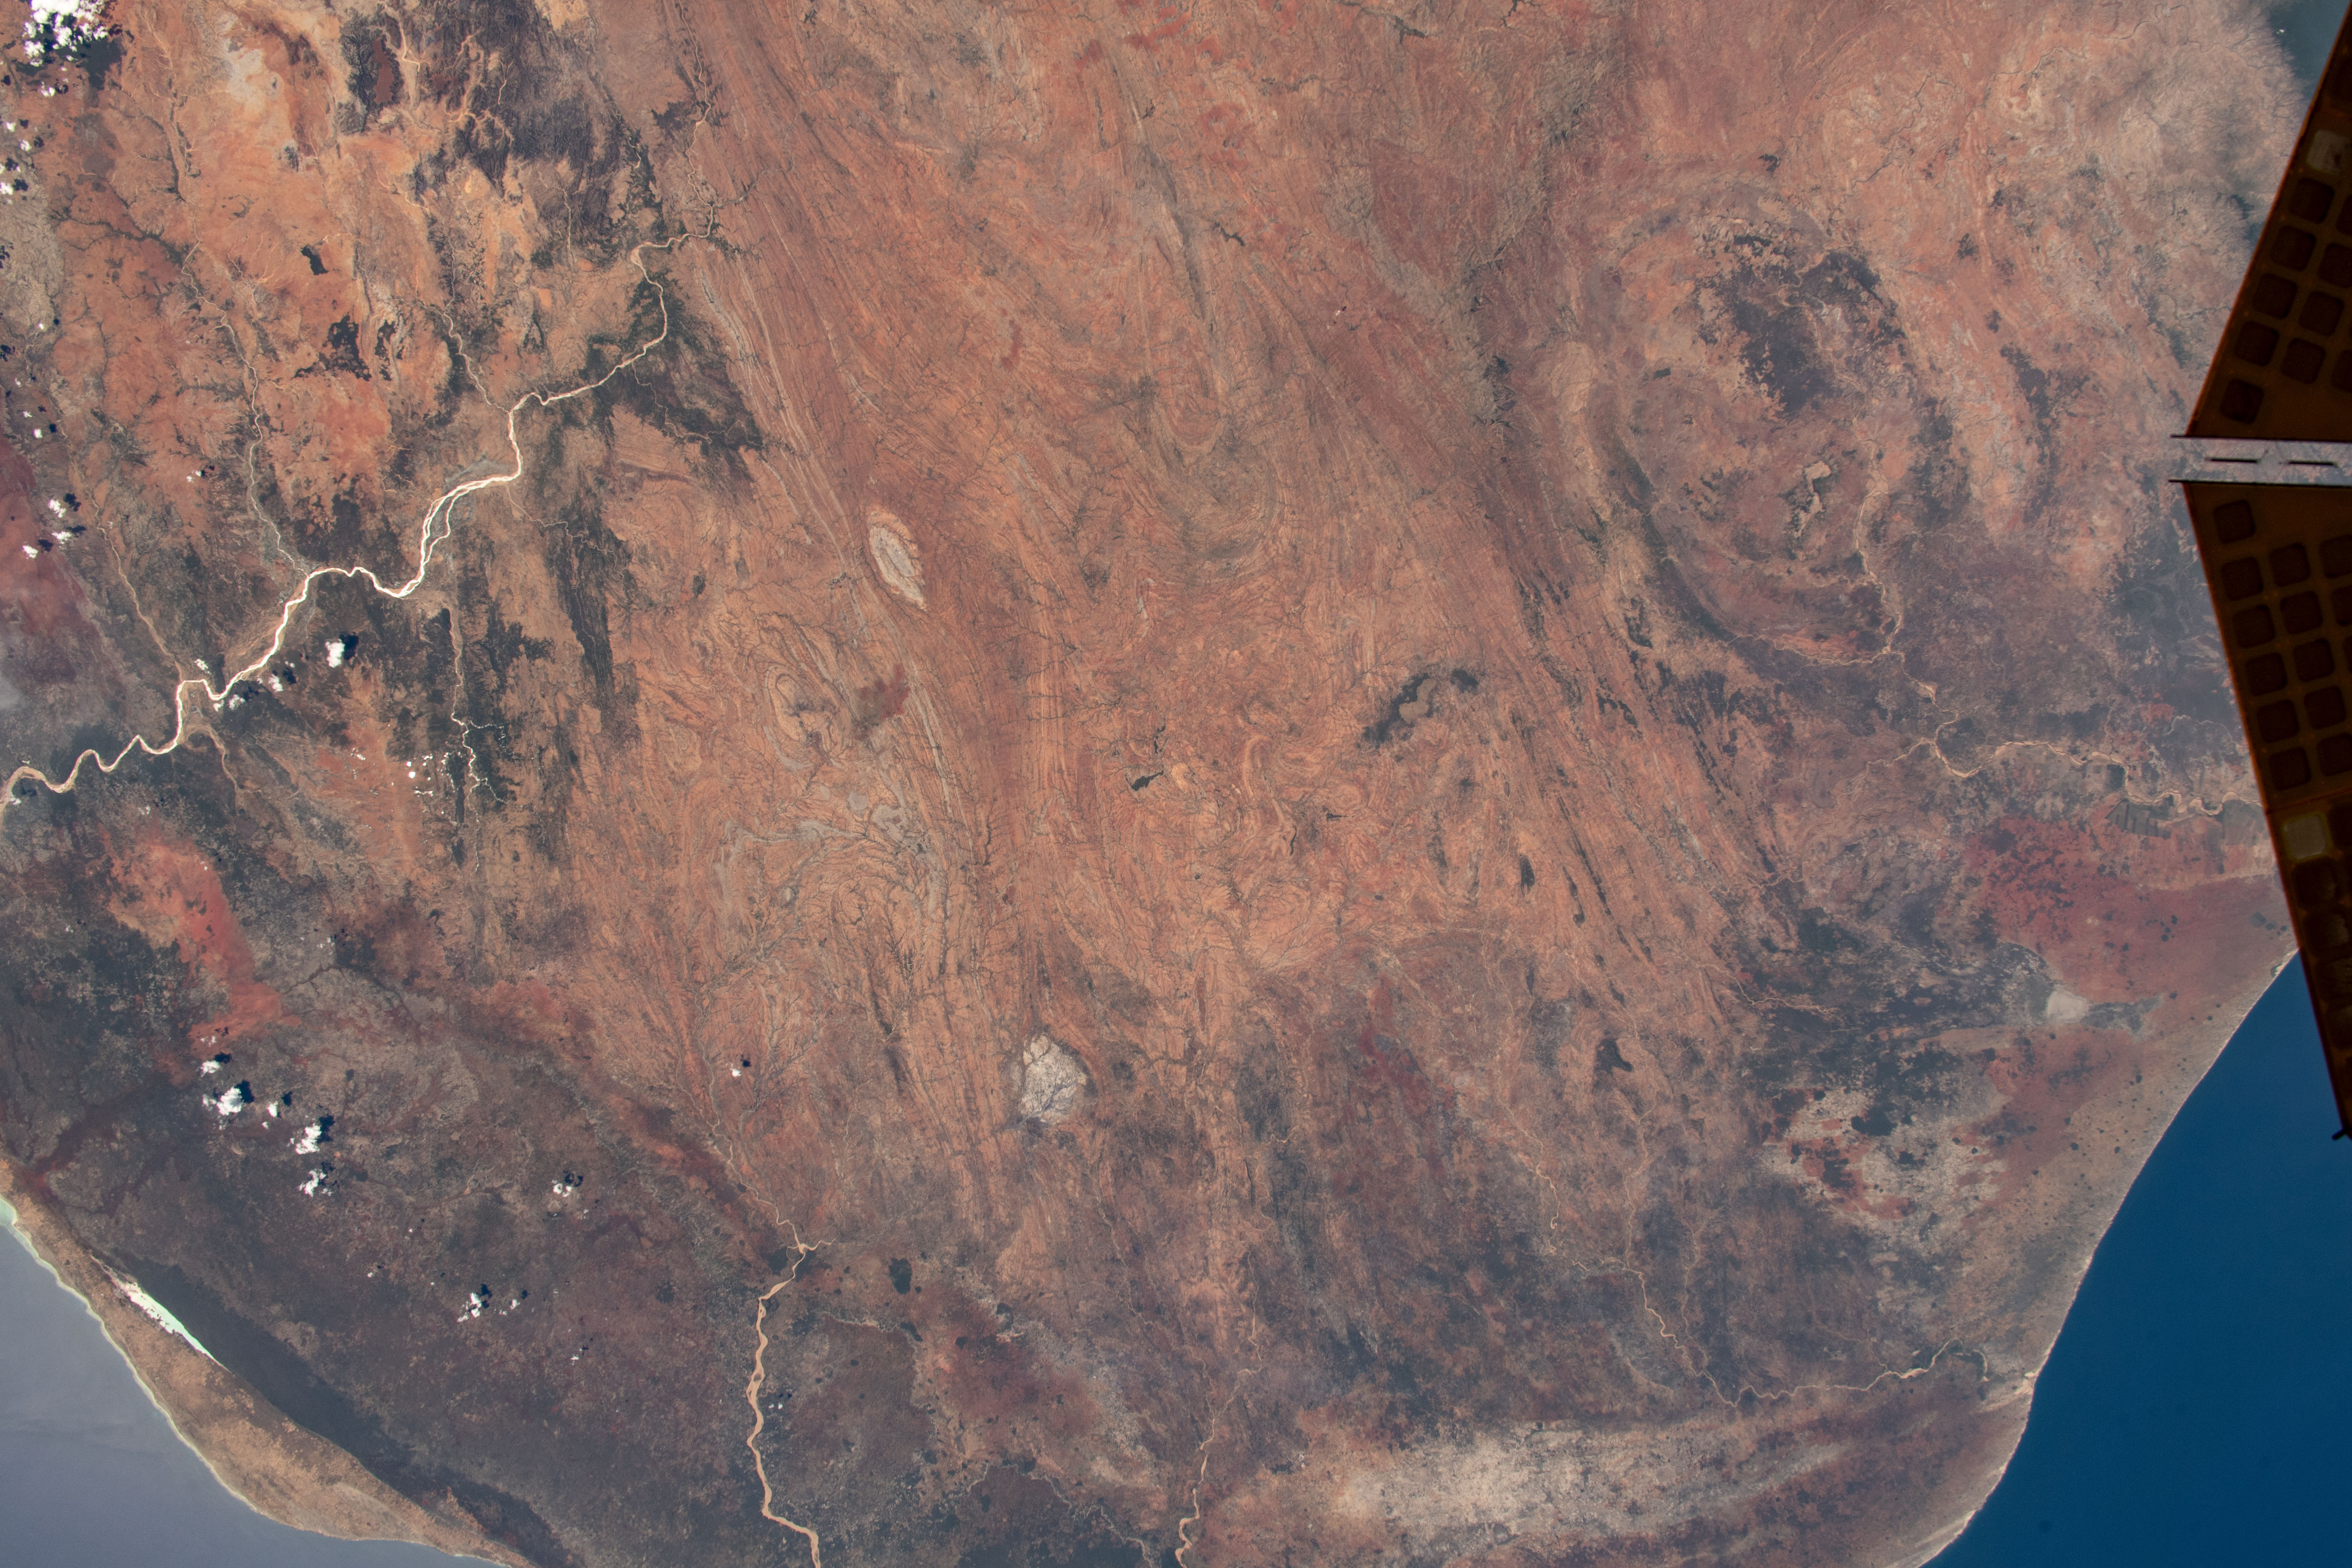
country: MADAGASCAR
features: MADAGASCAR, TOLIARA, ISALO NATIONAL PARK
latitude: -24.5
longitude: 45.5
